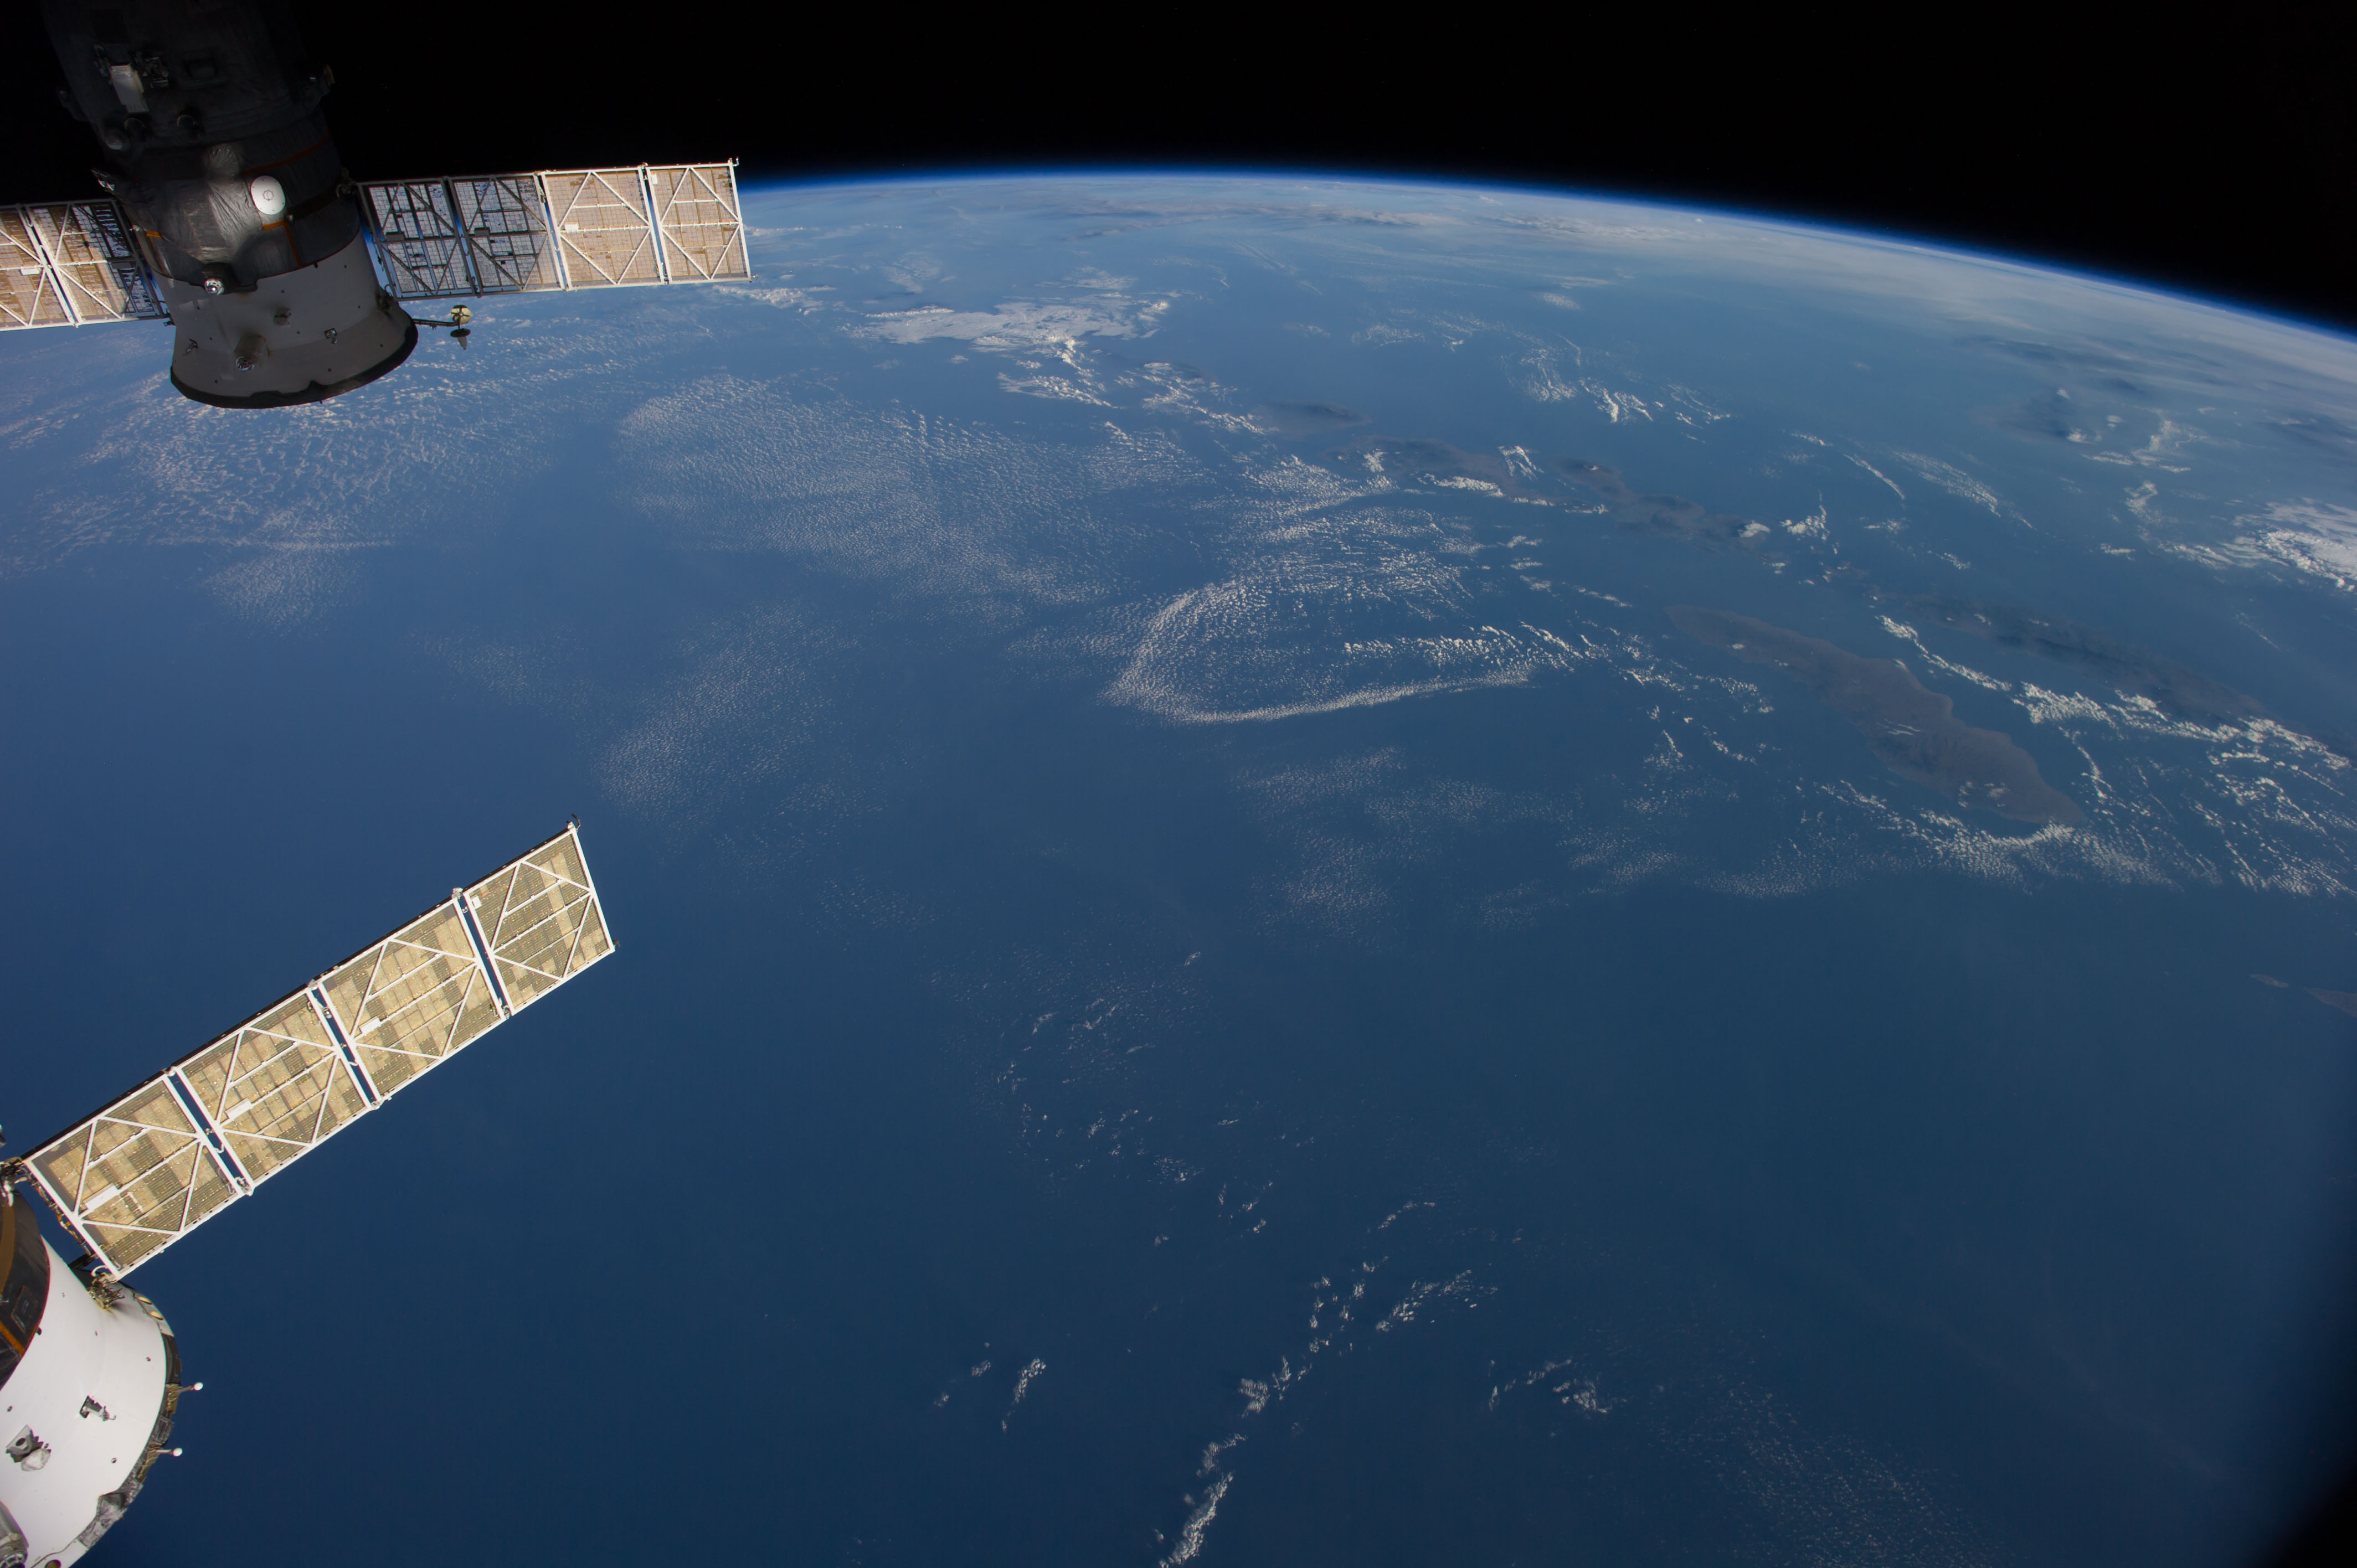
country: AUSTRALIA-WA
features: JAVA S., BALI S., FLORES S., W. NUSA TENGGARA, ATMOSPHERIC LIMB
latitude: -12.0
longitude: 117.0
